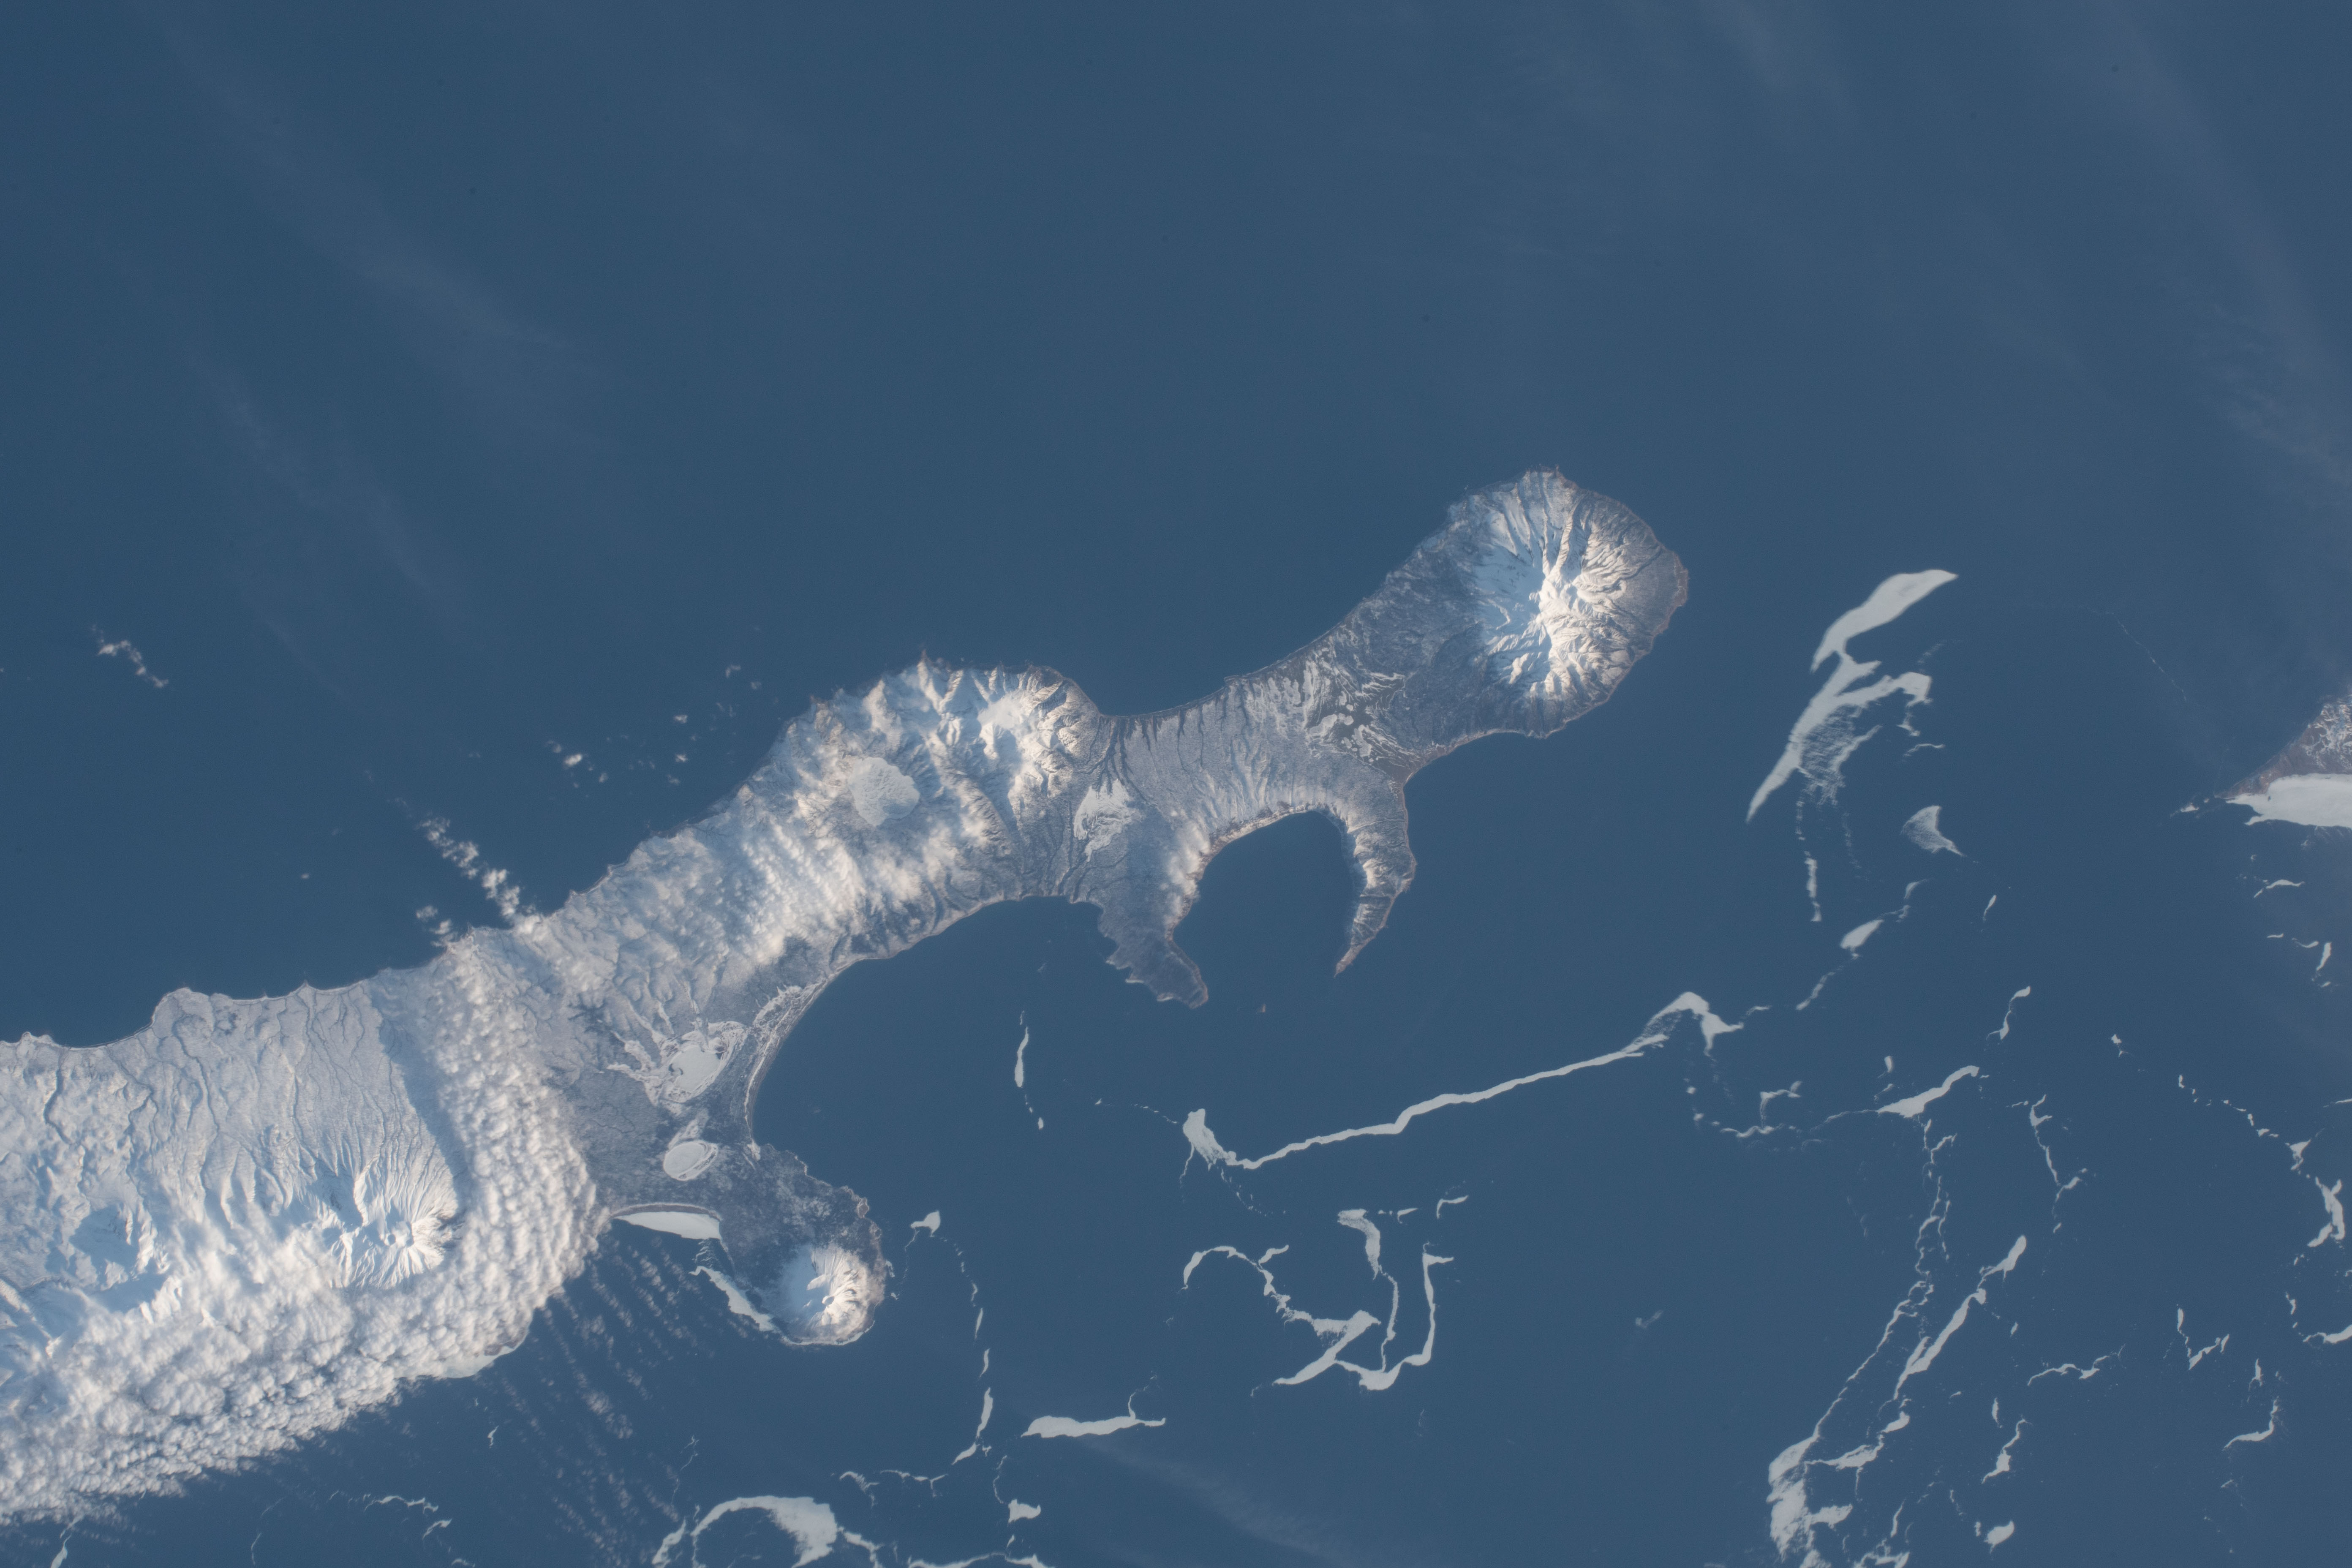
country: RUSSIAN FEDERATION
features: PACIFIC OCEAN, FRIZ BAY, ITURUP ISLAND, PROSTOY BAY, KUNASHIR ISLAND
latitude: 44.6
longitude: 147.1
